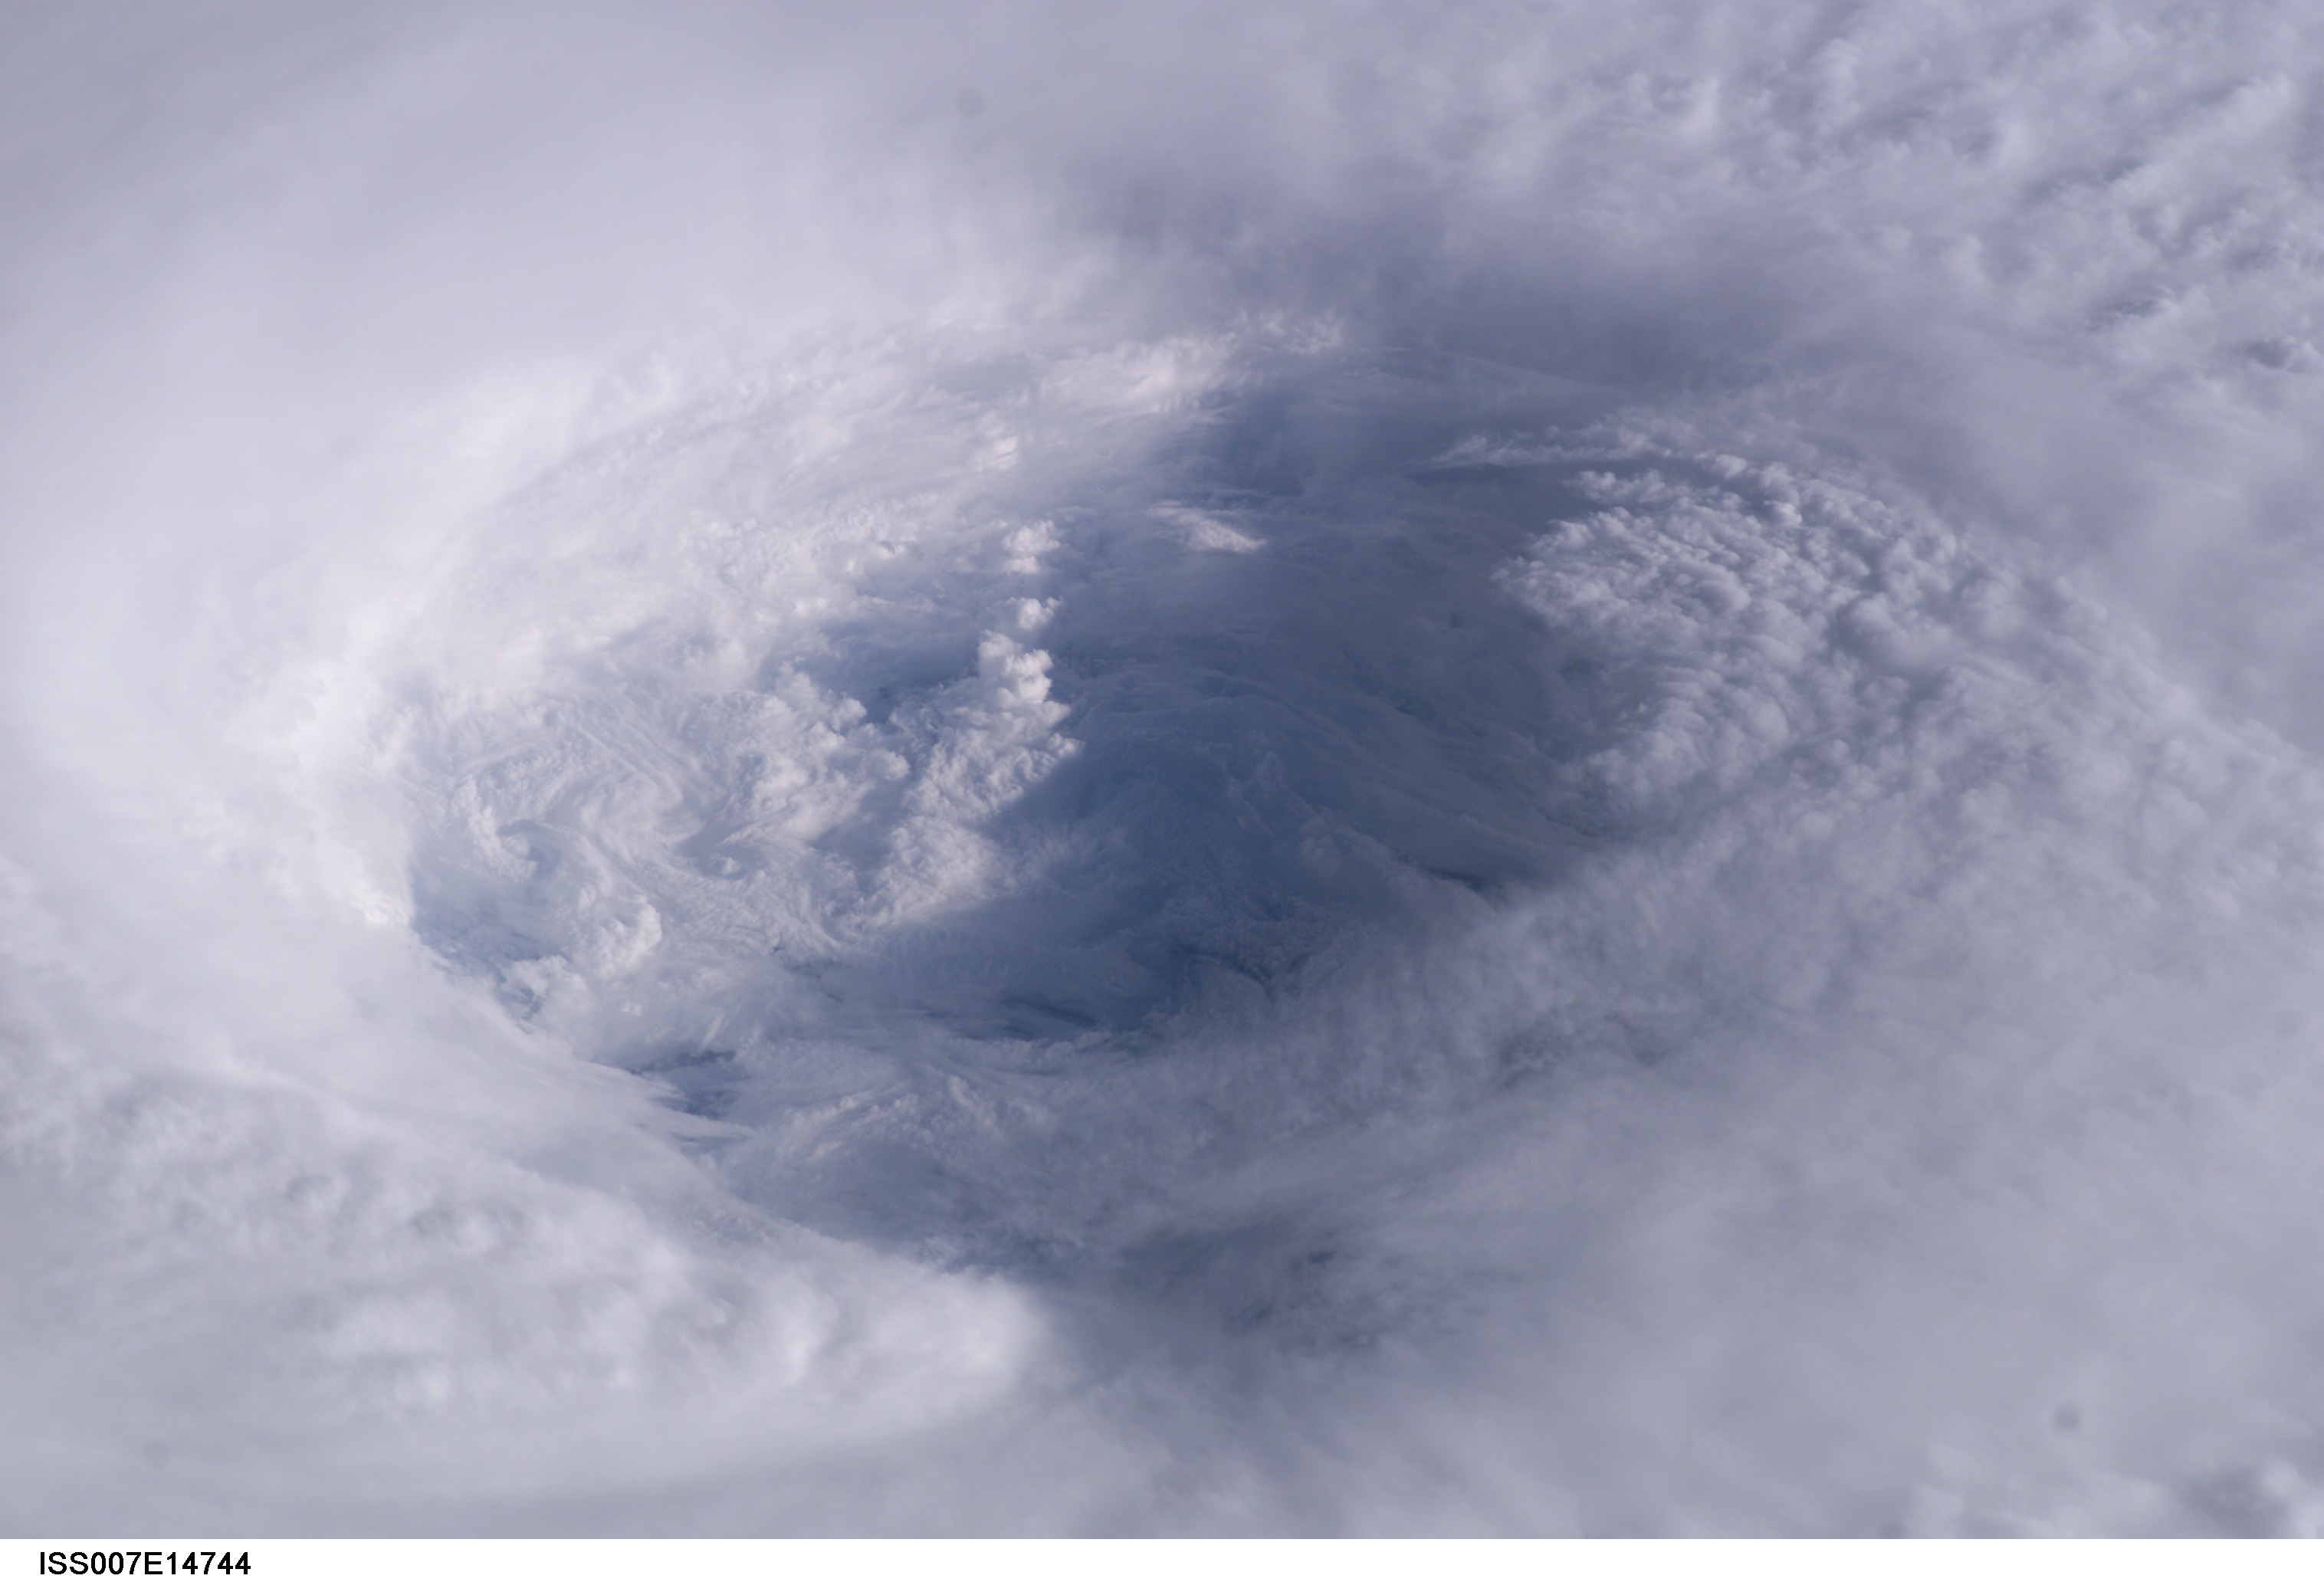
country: ATLANTIC OCEAN
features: HURRICANE ISABEL, EYE DETAIL
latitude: 22.5
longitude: -62.0
